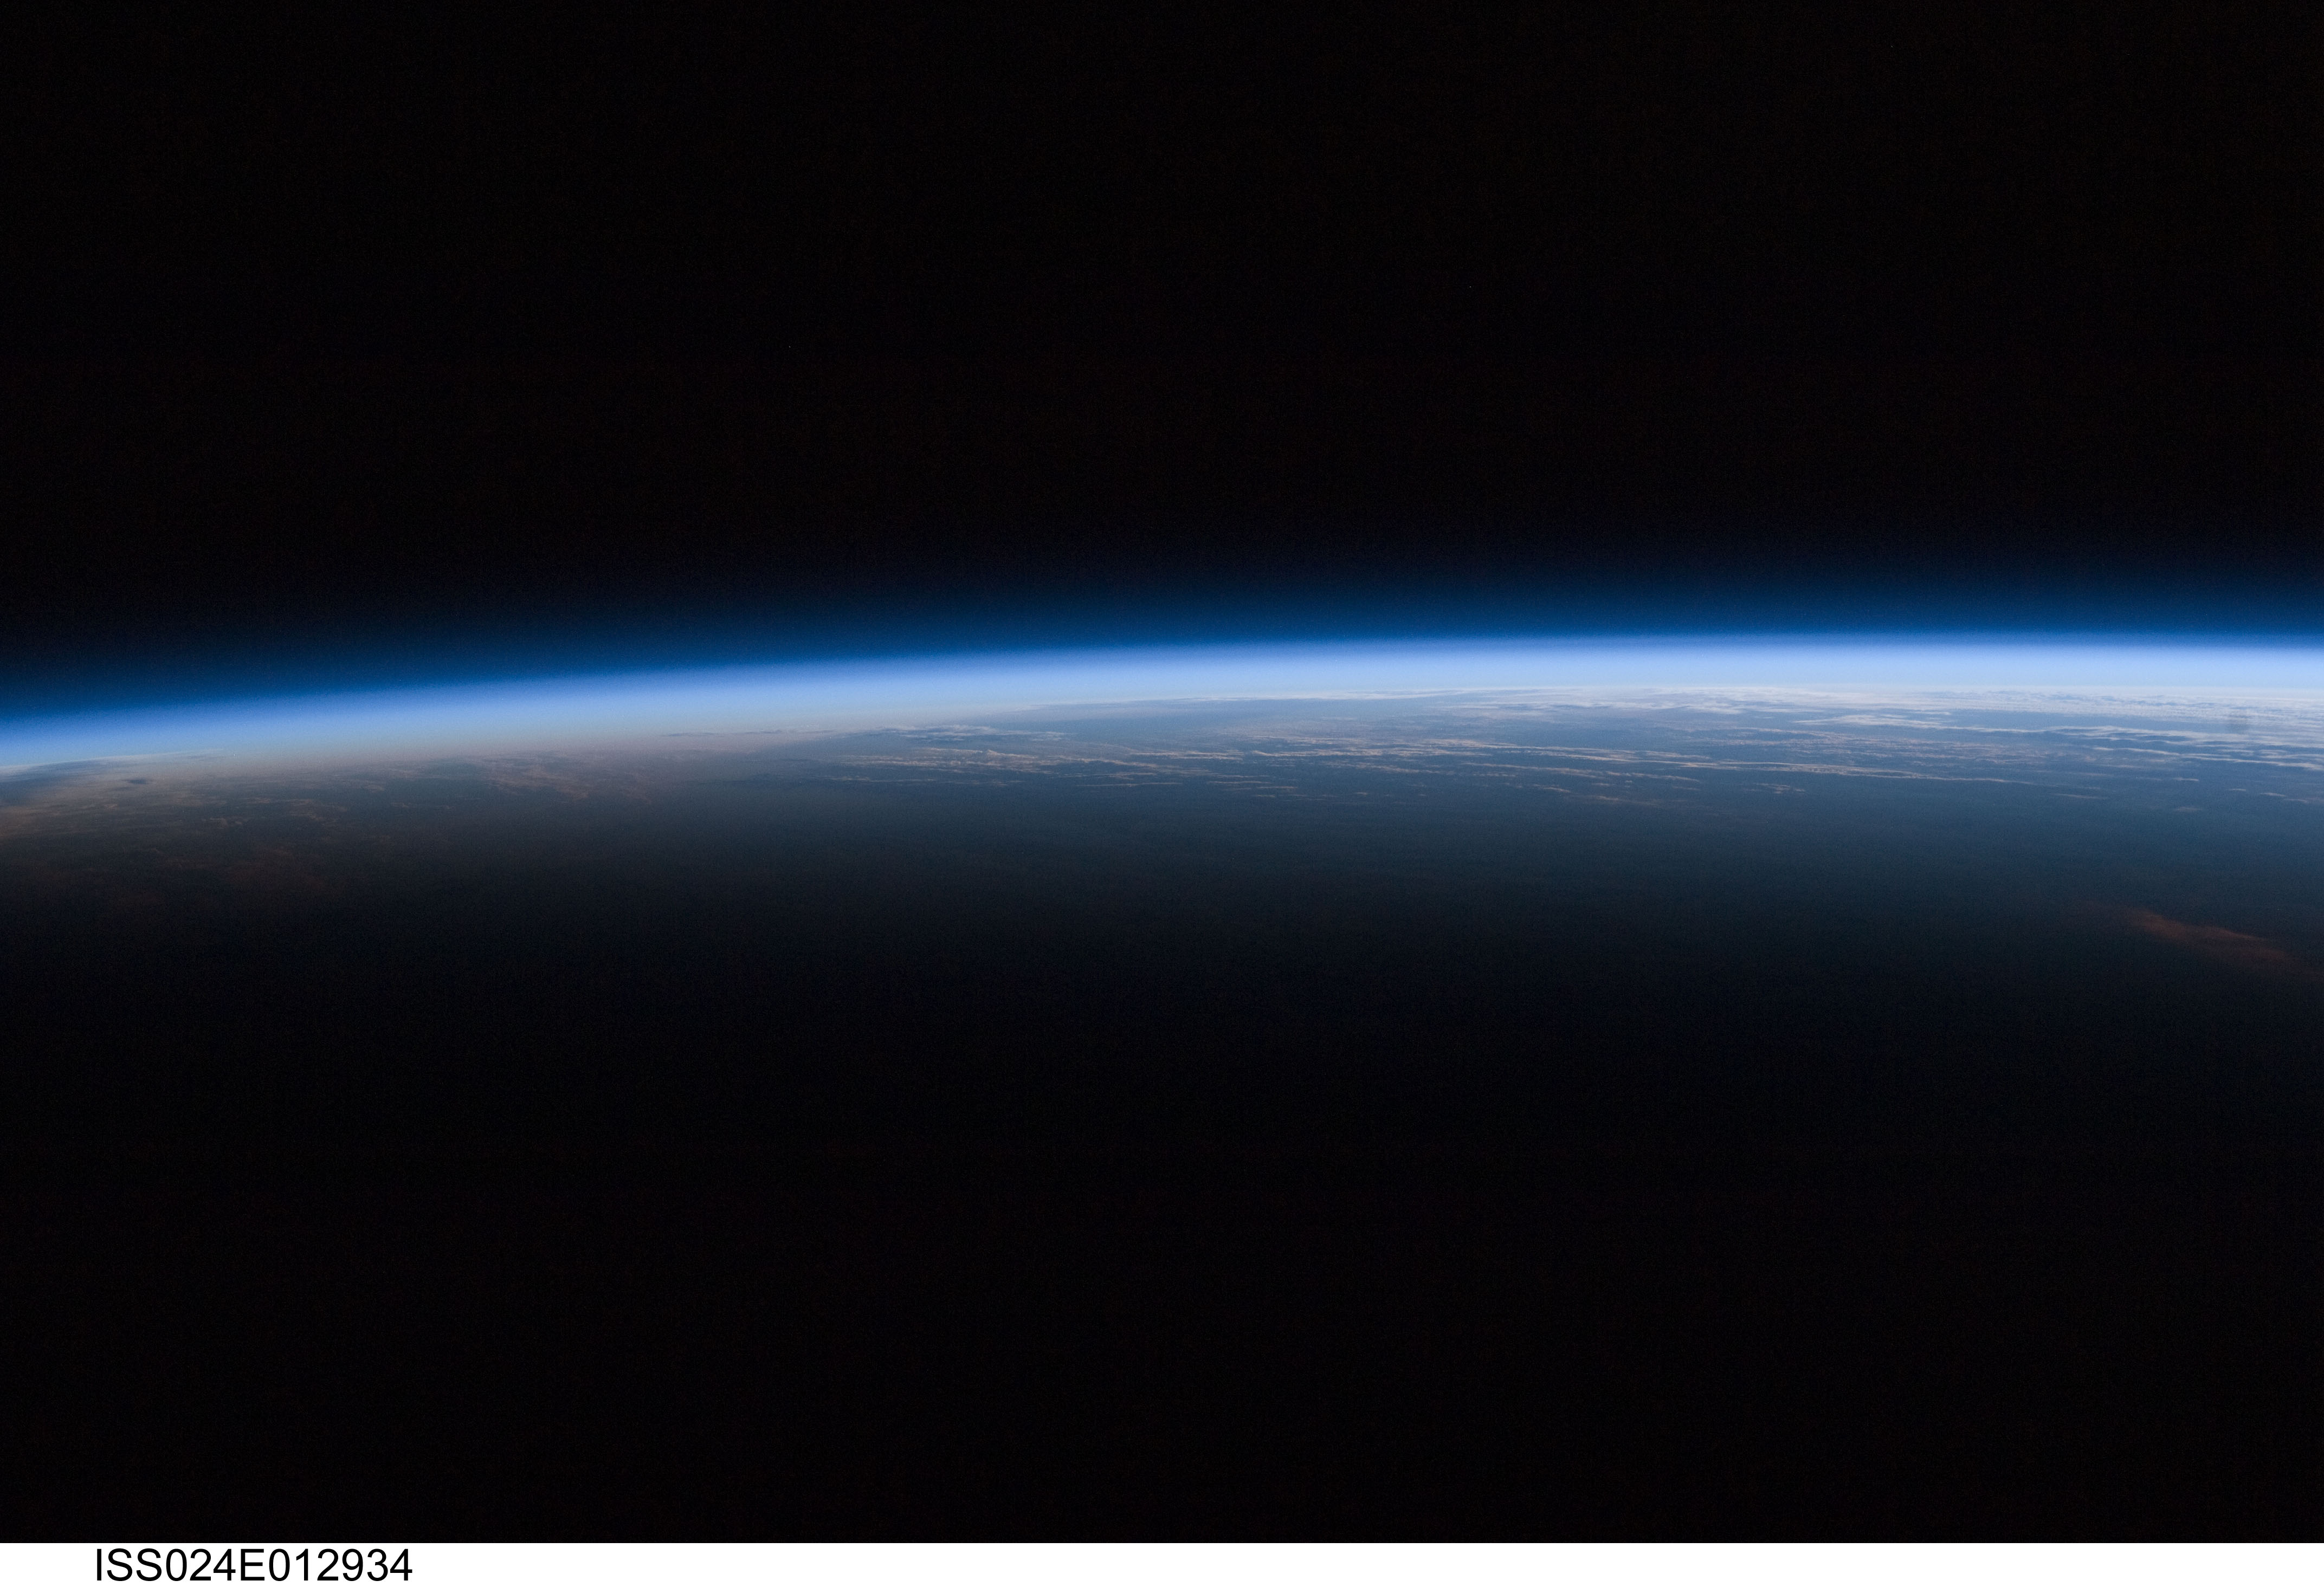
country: ATLANTIC OCEAN
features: PAN-ATMOSPHERIC LIMB, MULTILAYERED CLOUDS, TERMINATOR
